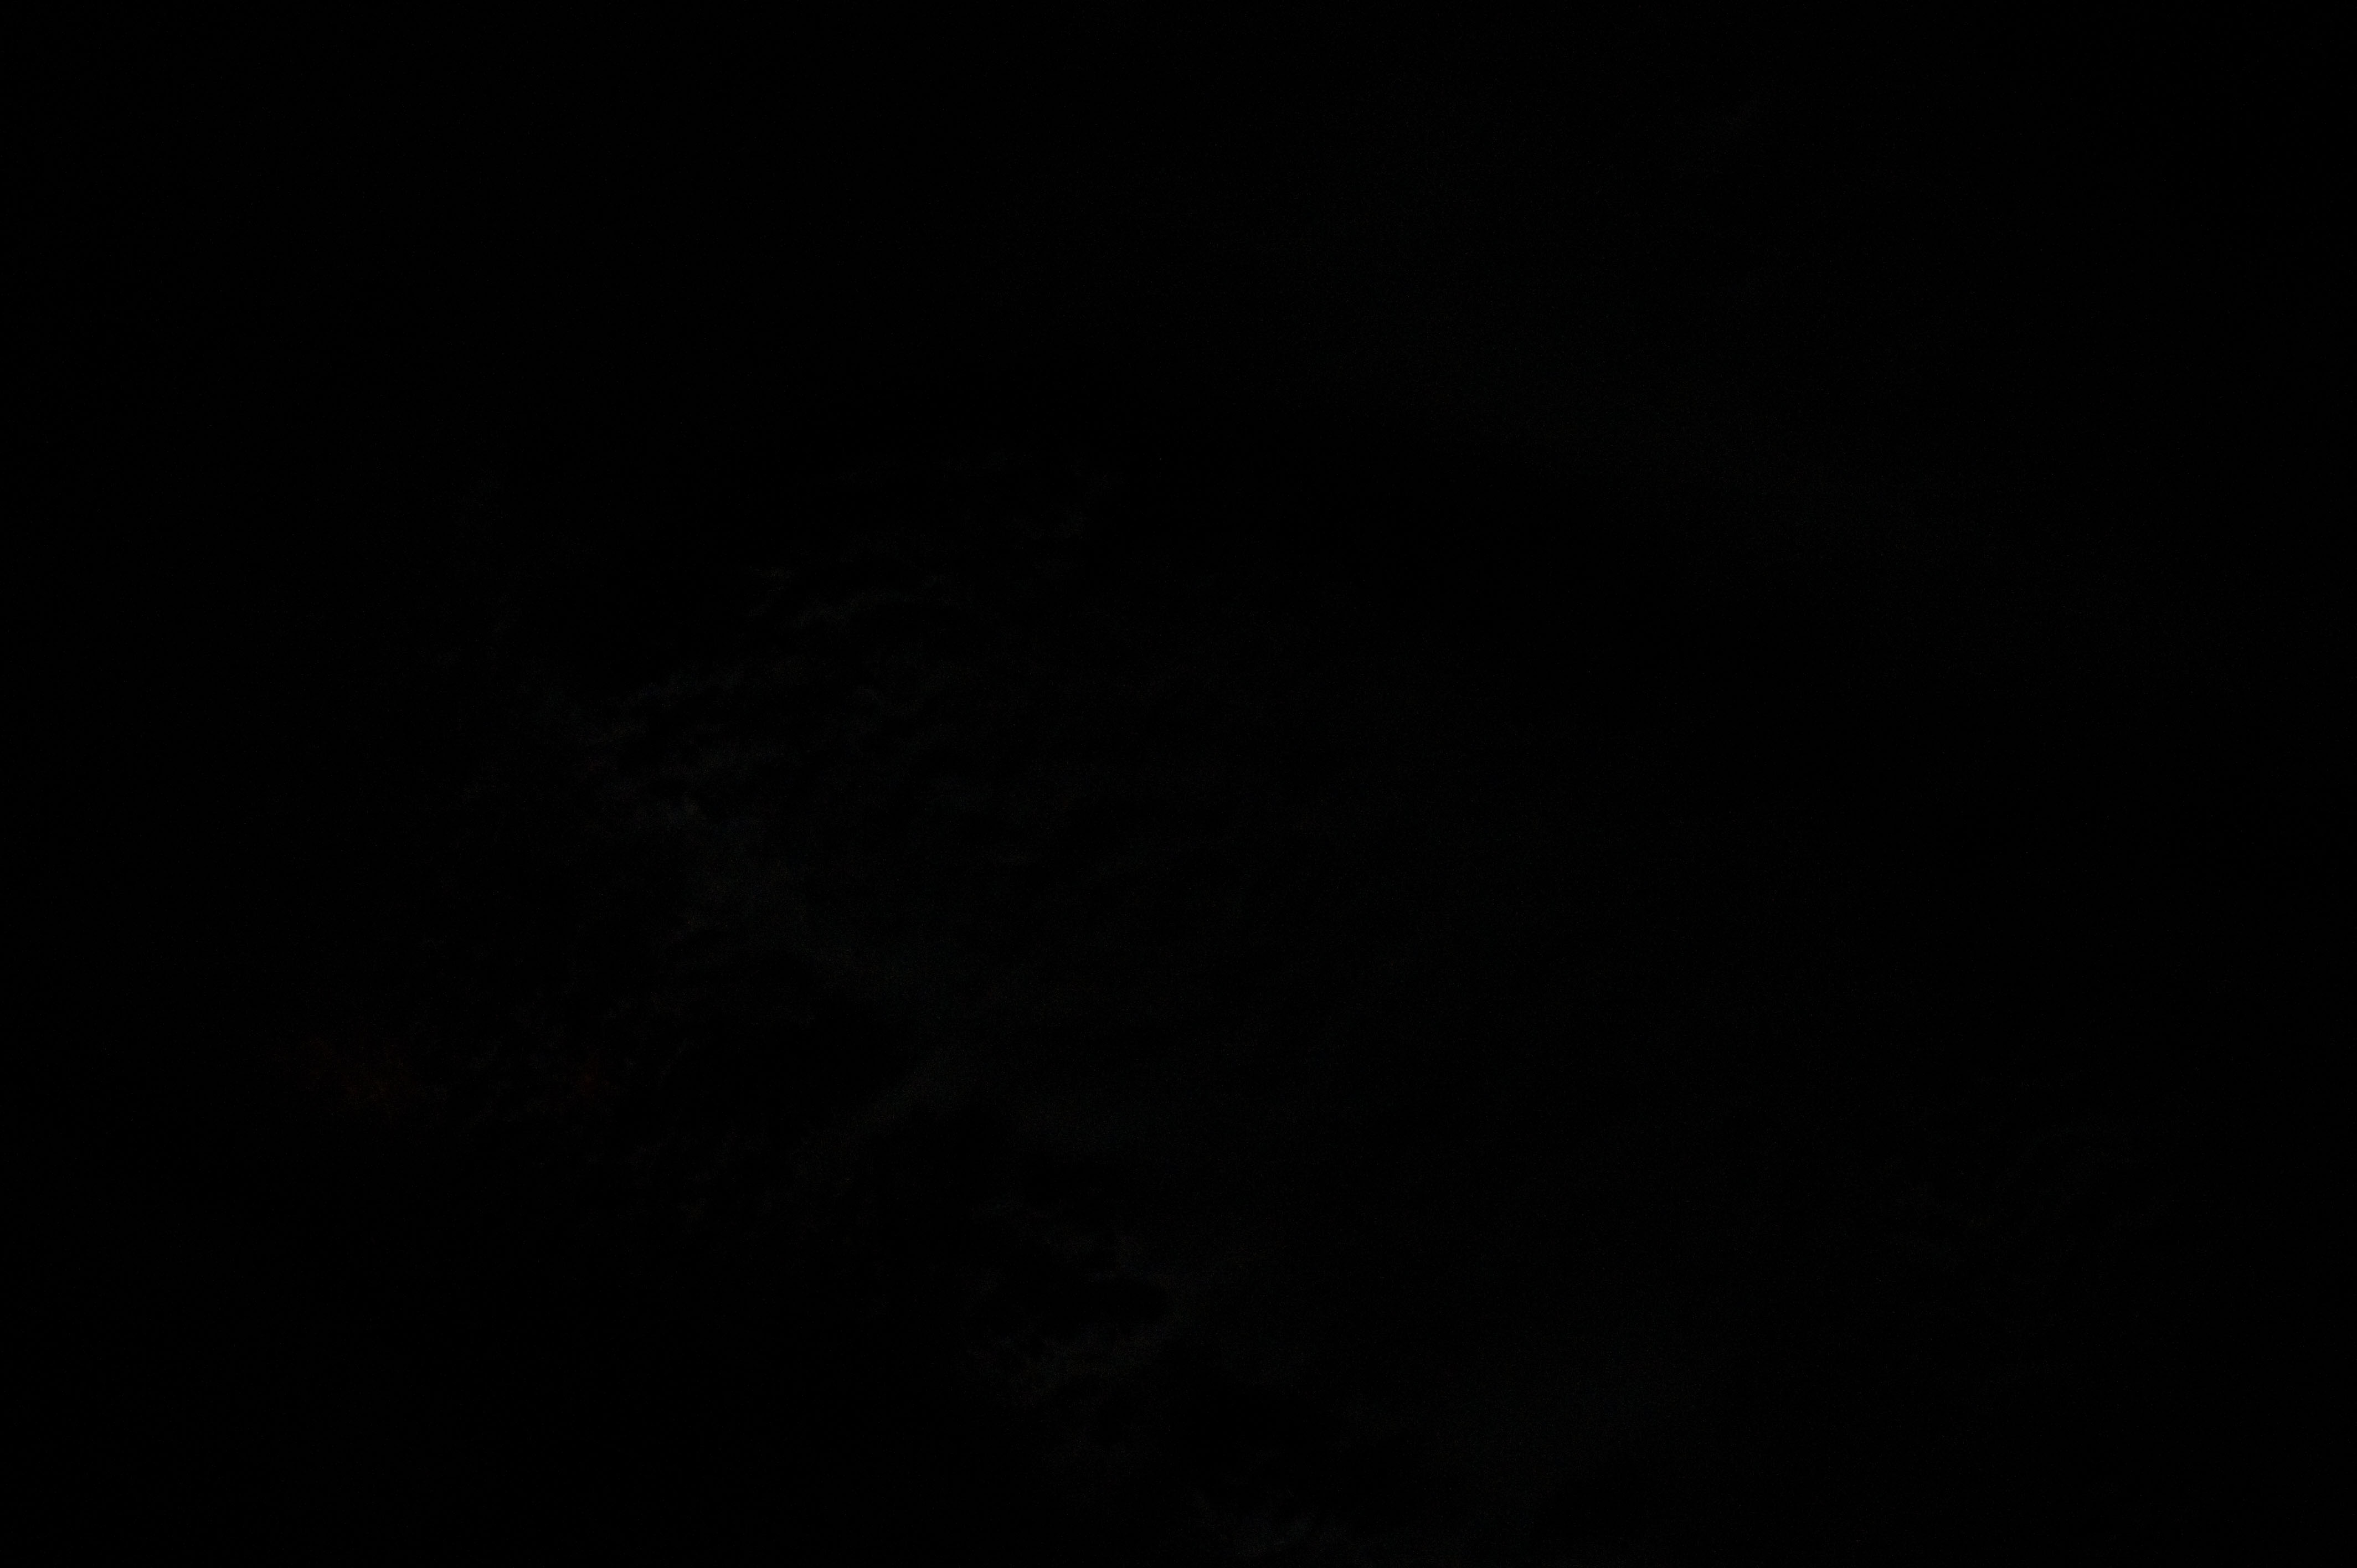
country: USA-OKLAHOMA
